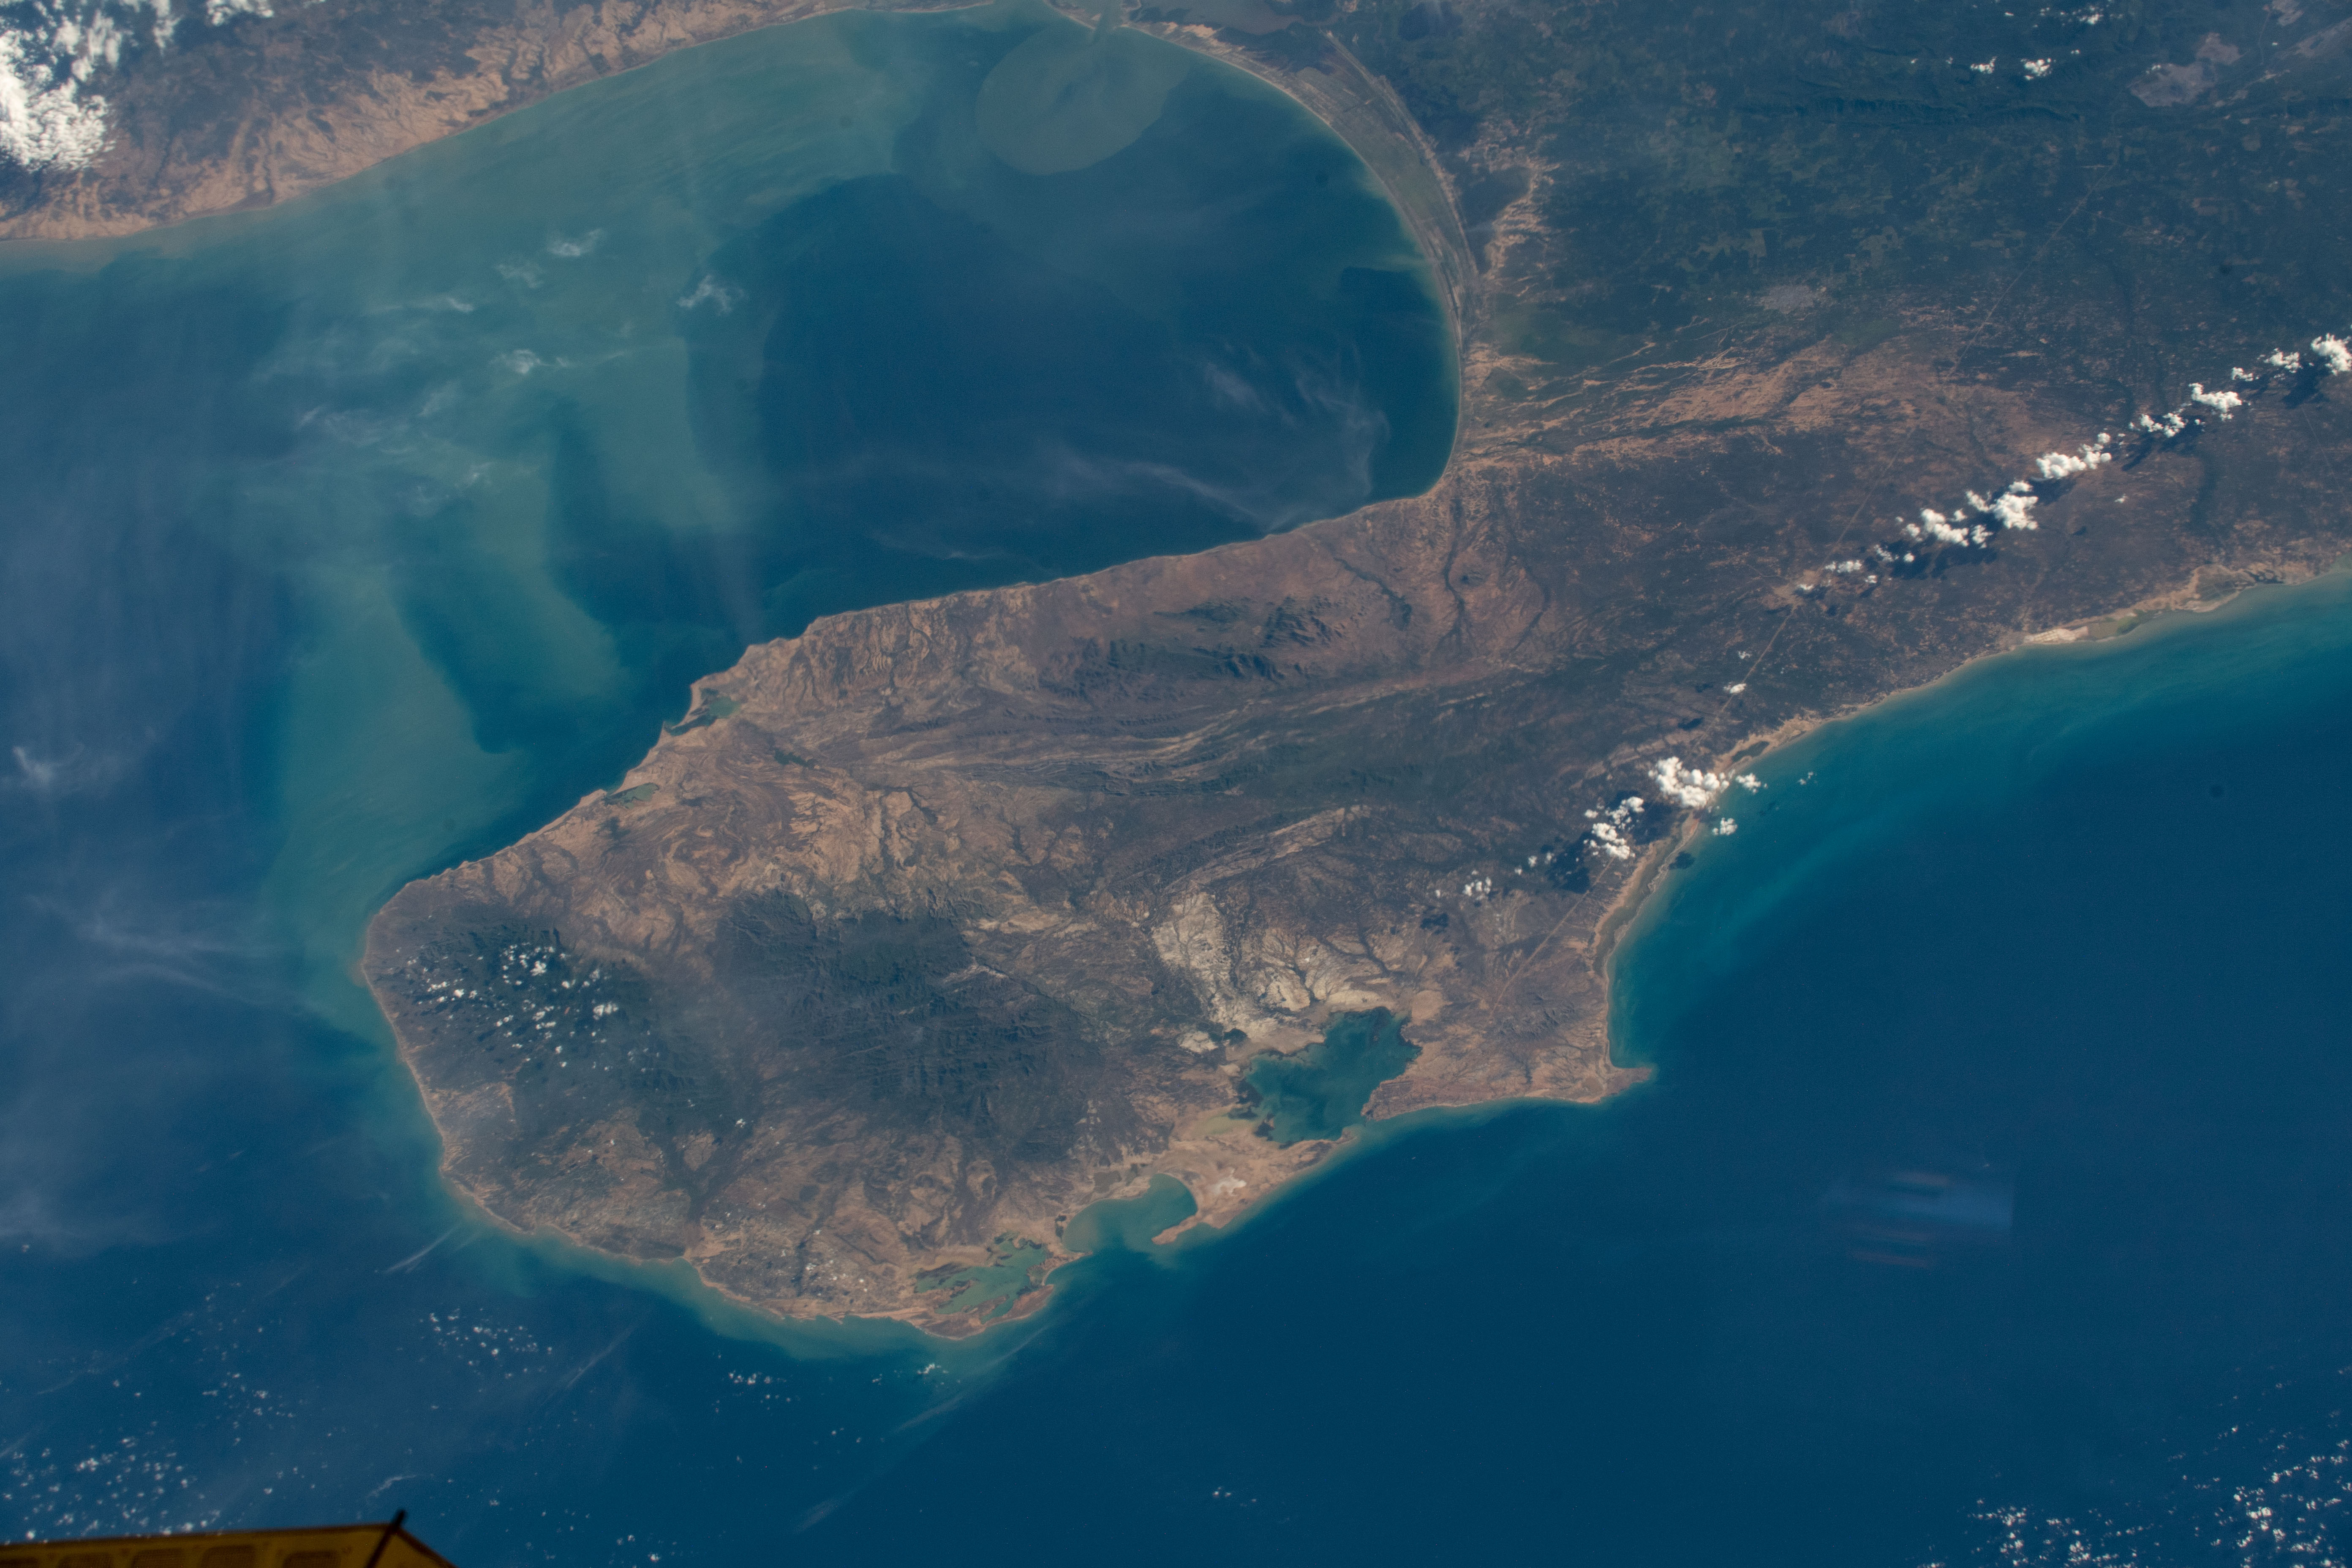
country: COLOMBIA
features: GULF OF VENEZUELA
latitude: 11.8
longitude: -71.9
